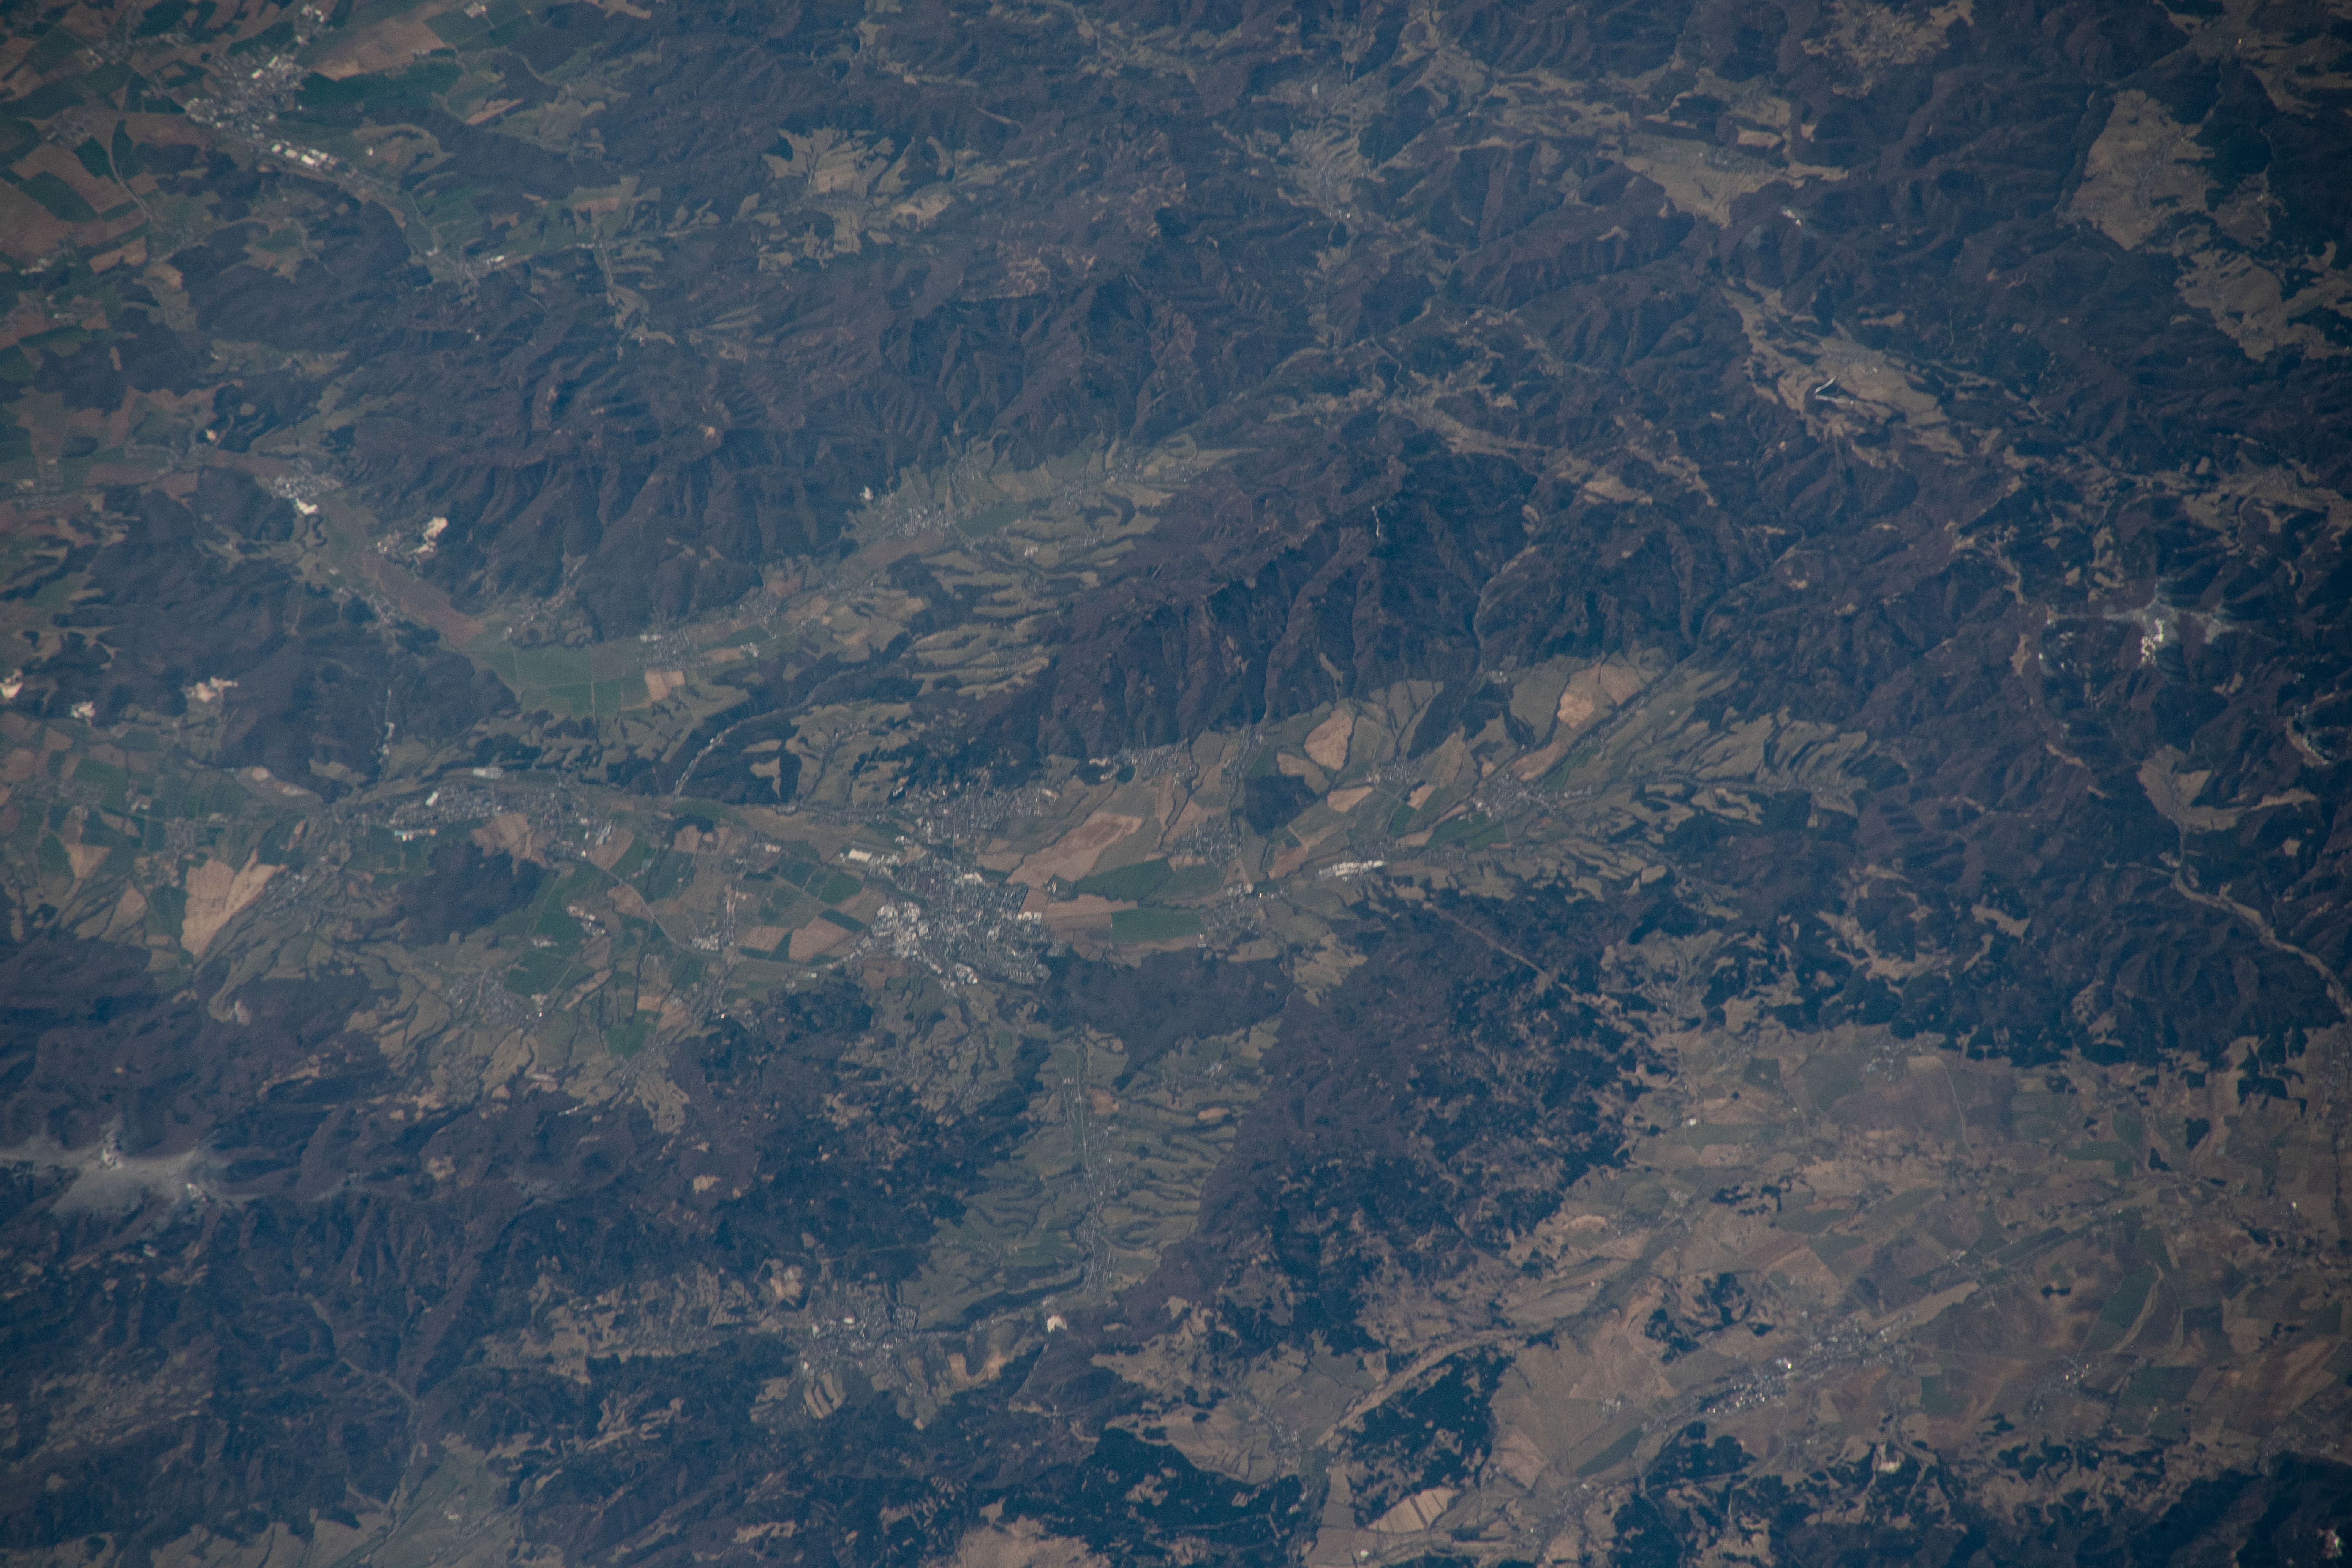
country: SLOVAKIA
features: SLOVAKIA,CITY OF PRIEVIDZA,WESTERN CARPATHIAN MOUNTAINS,NITRA RIVER
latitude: 48.8
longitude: 18.6
